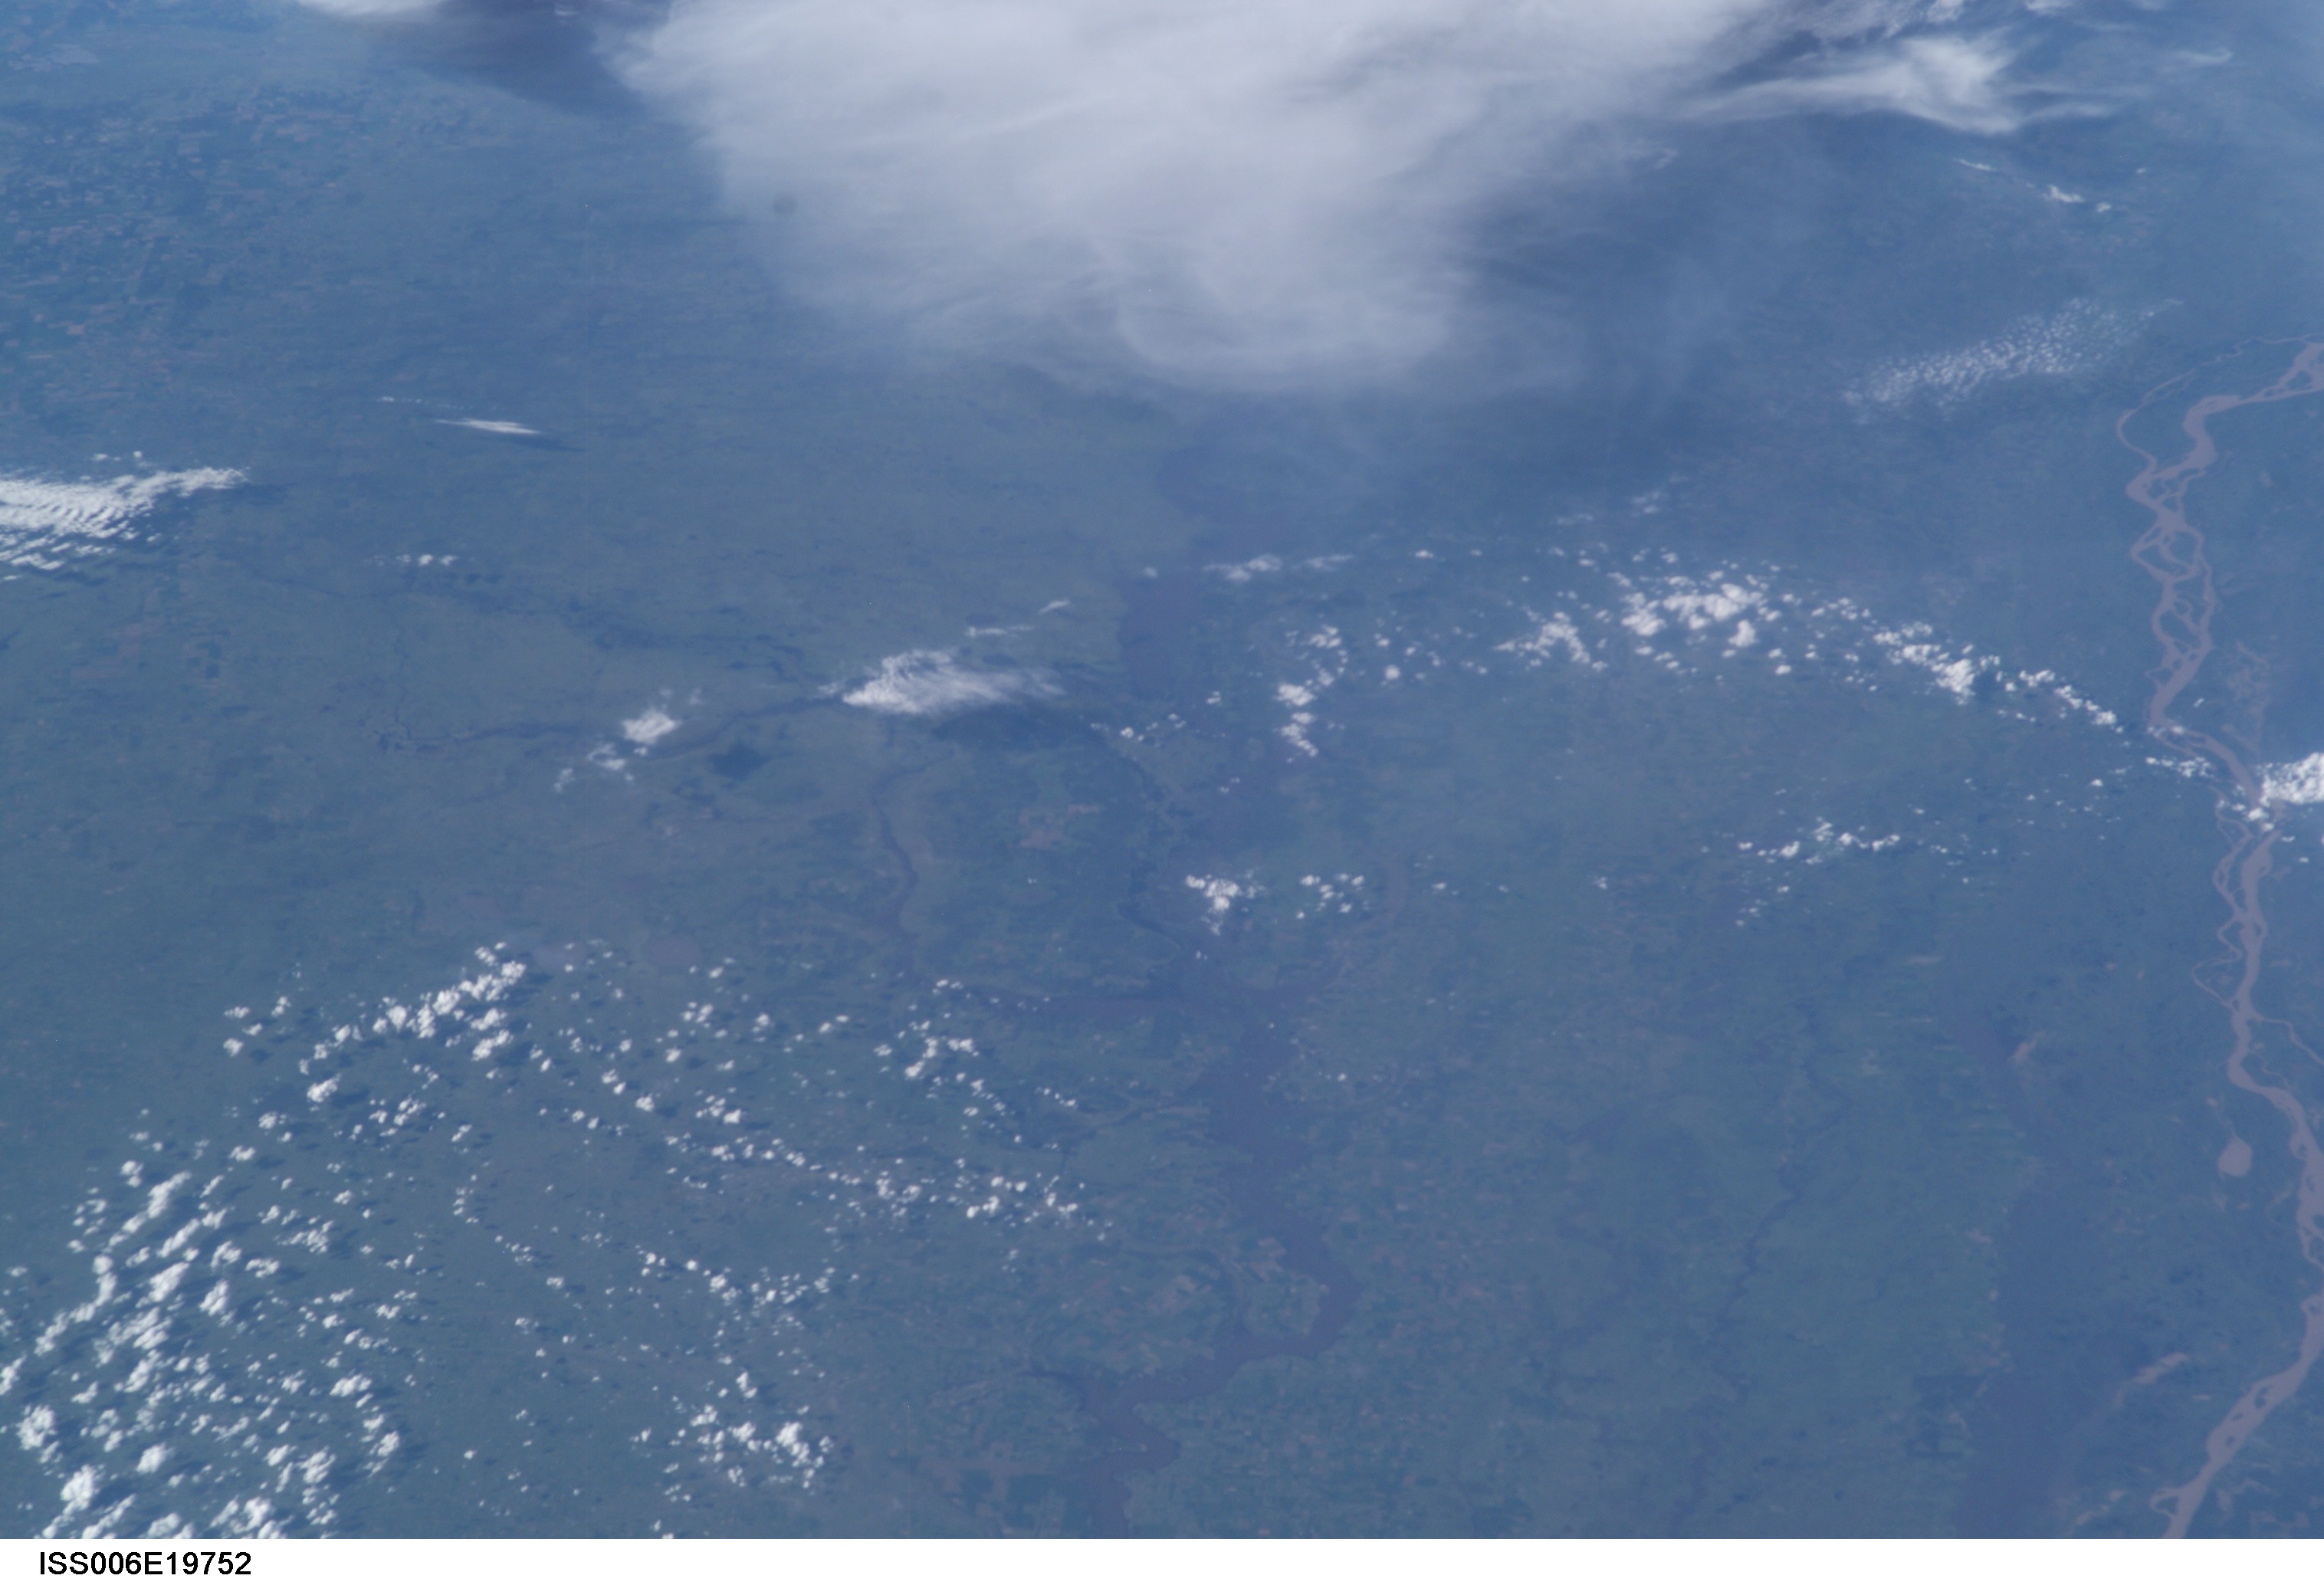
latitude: -30.5
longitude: -60.5
